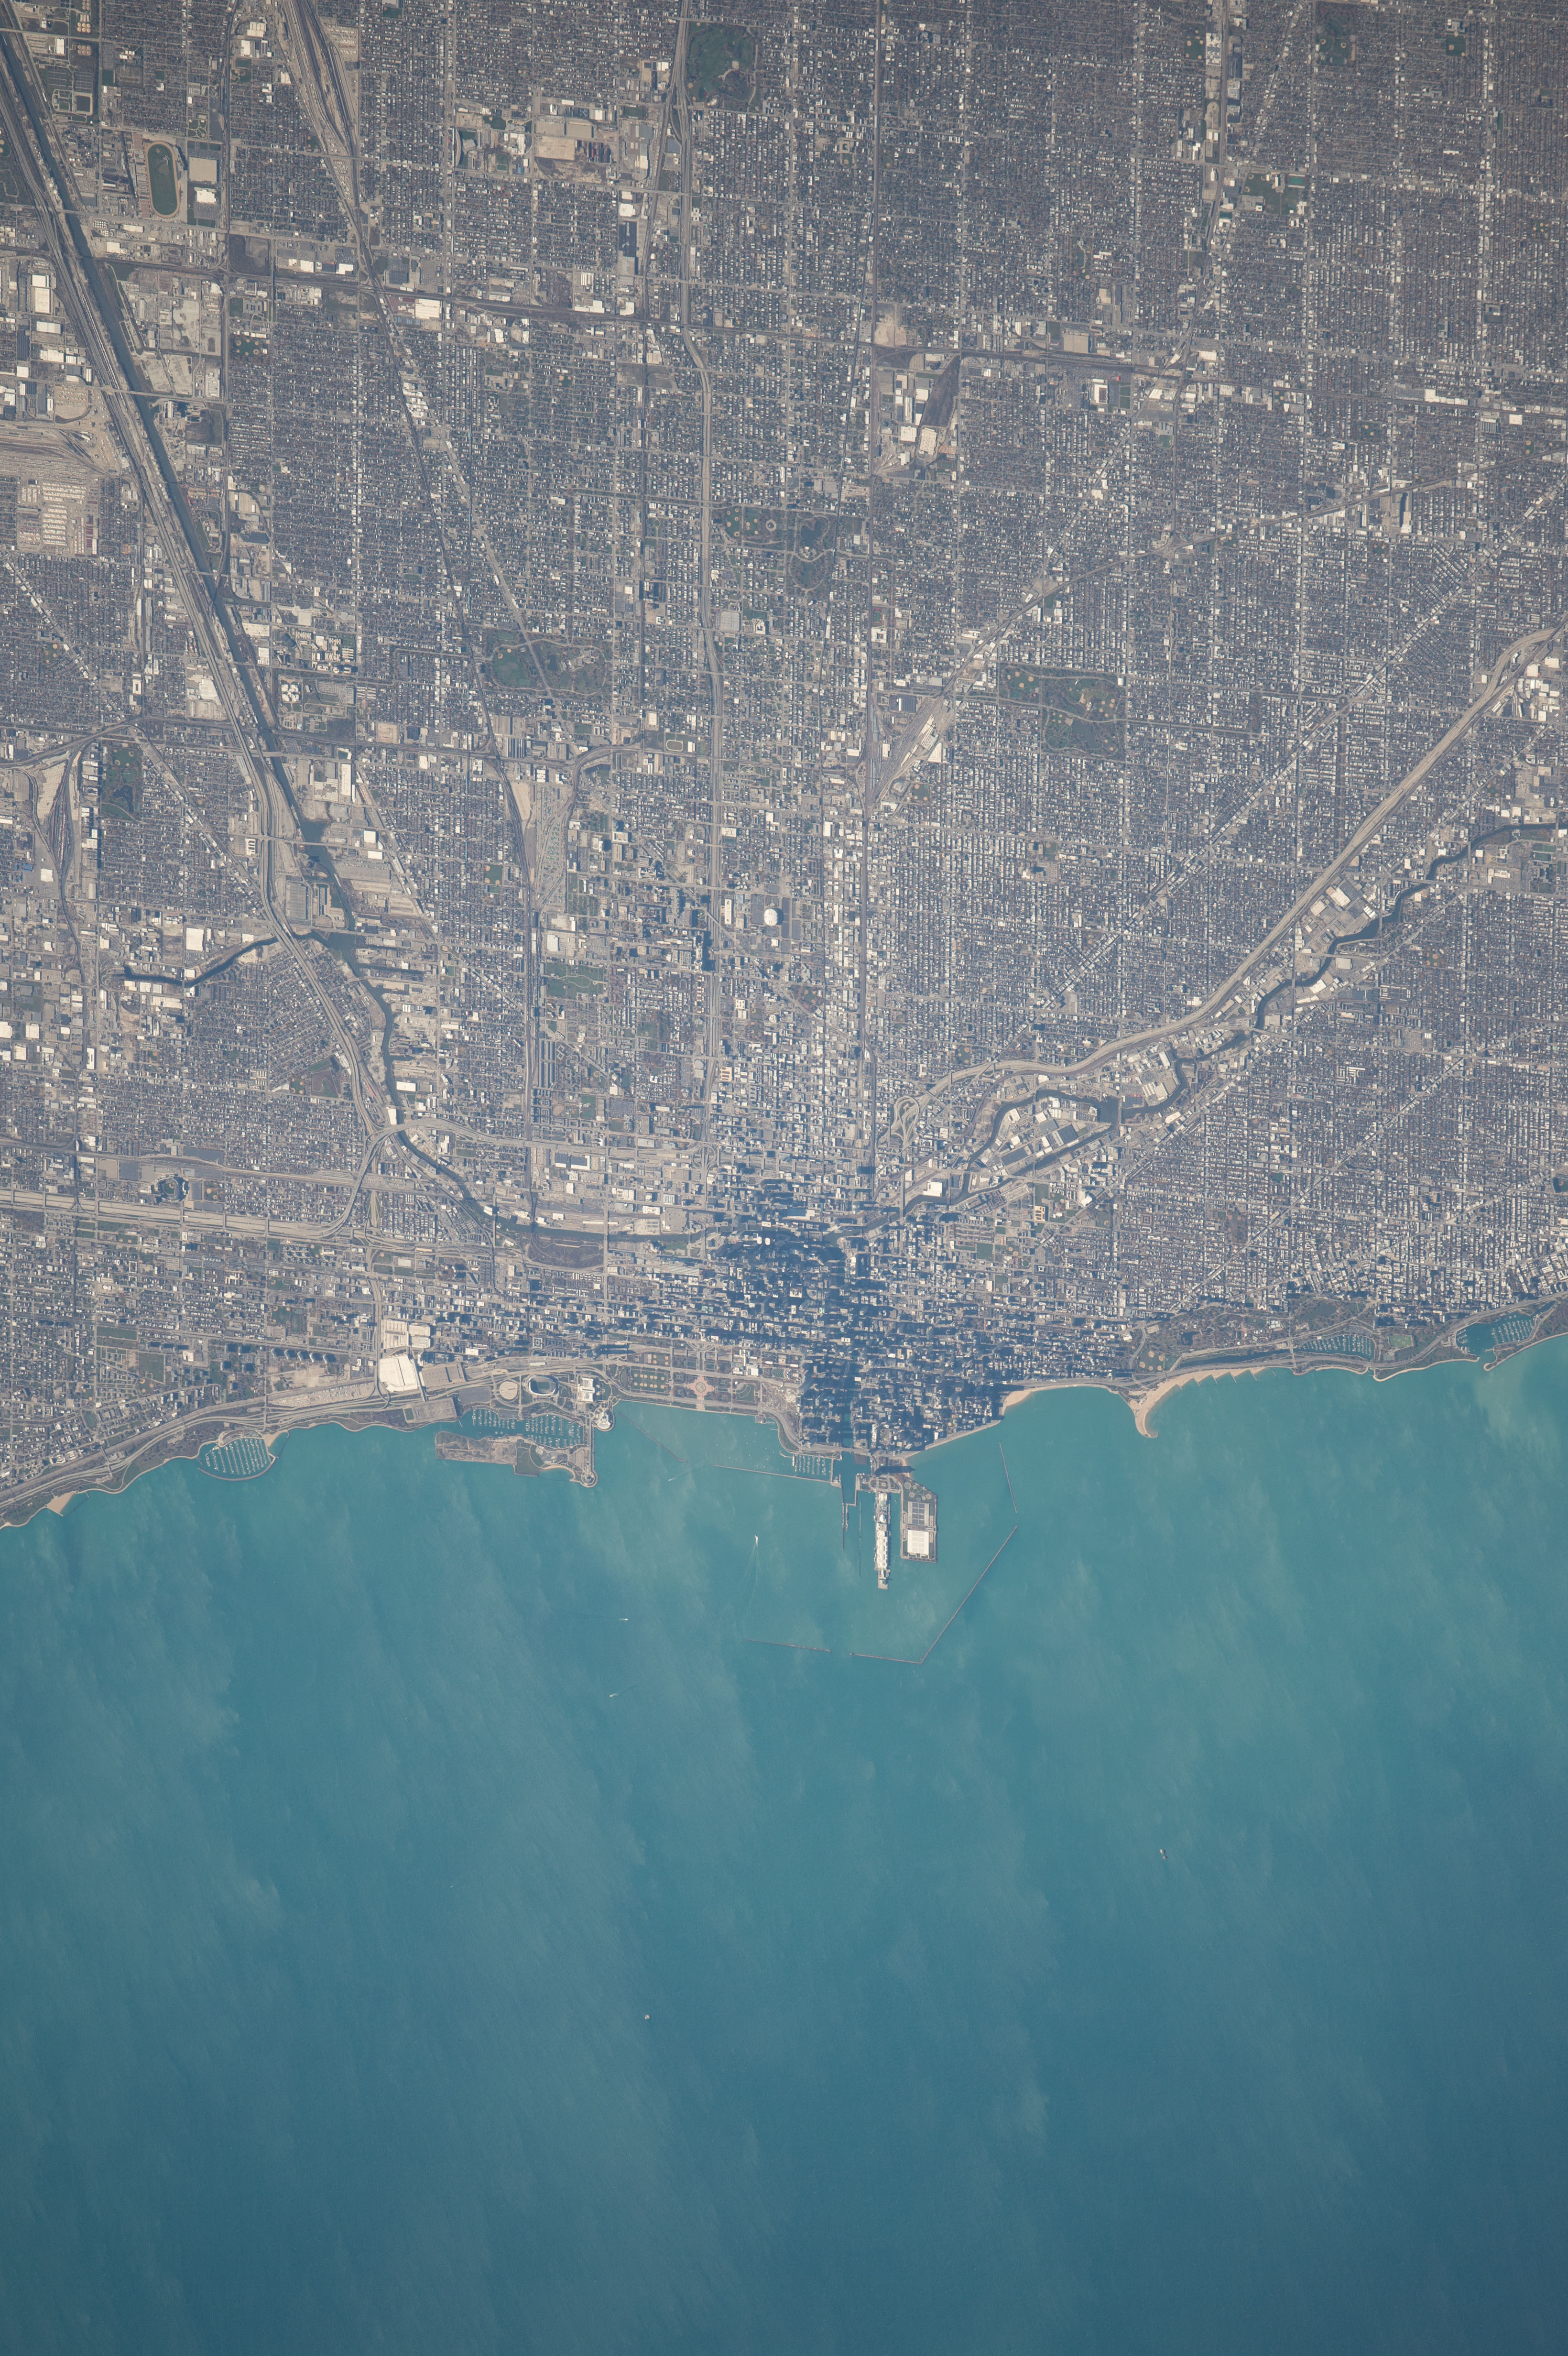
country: USA-ILLINOIS
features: CHICAGO IL., LAKE MICHIGAN,ILLINOIS, CHICAGO, LAKE MICHIGAN, NAVY PIER, NORTHERLY ISLAND, JARDINE WATER FILTRATION PLANT, NORTH AVENUE BEACH, CHICAGO RIVER,CHICAGO, LAKE MICHIGAN, NAVY PIER, WATER FILTRATION PLANT, NORTHERLY ISLAND, MUSEUM CAMPUS
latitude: 41.9
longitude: -87.7
